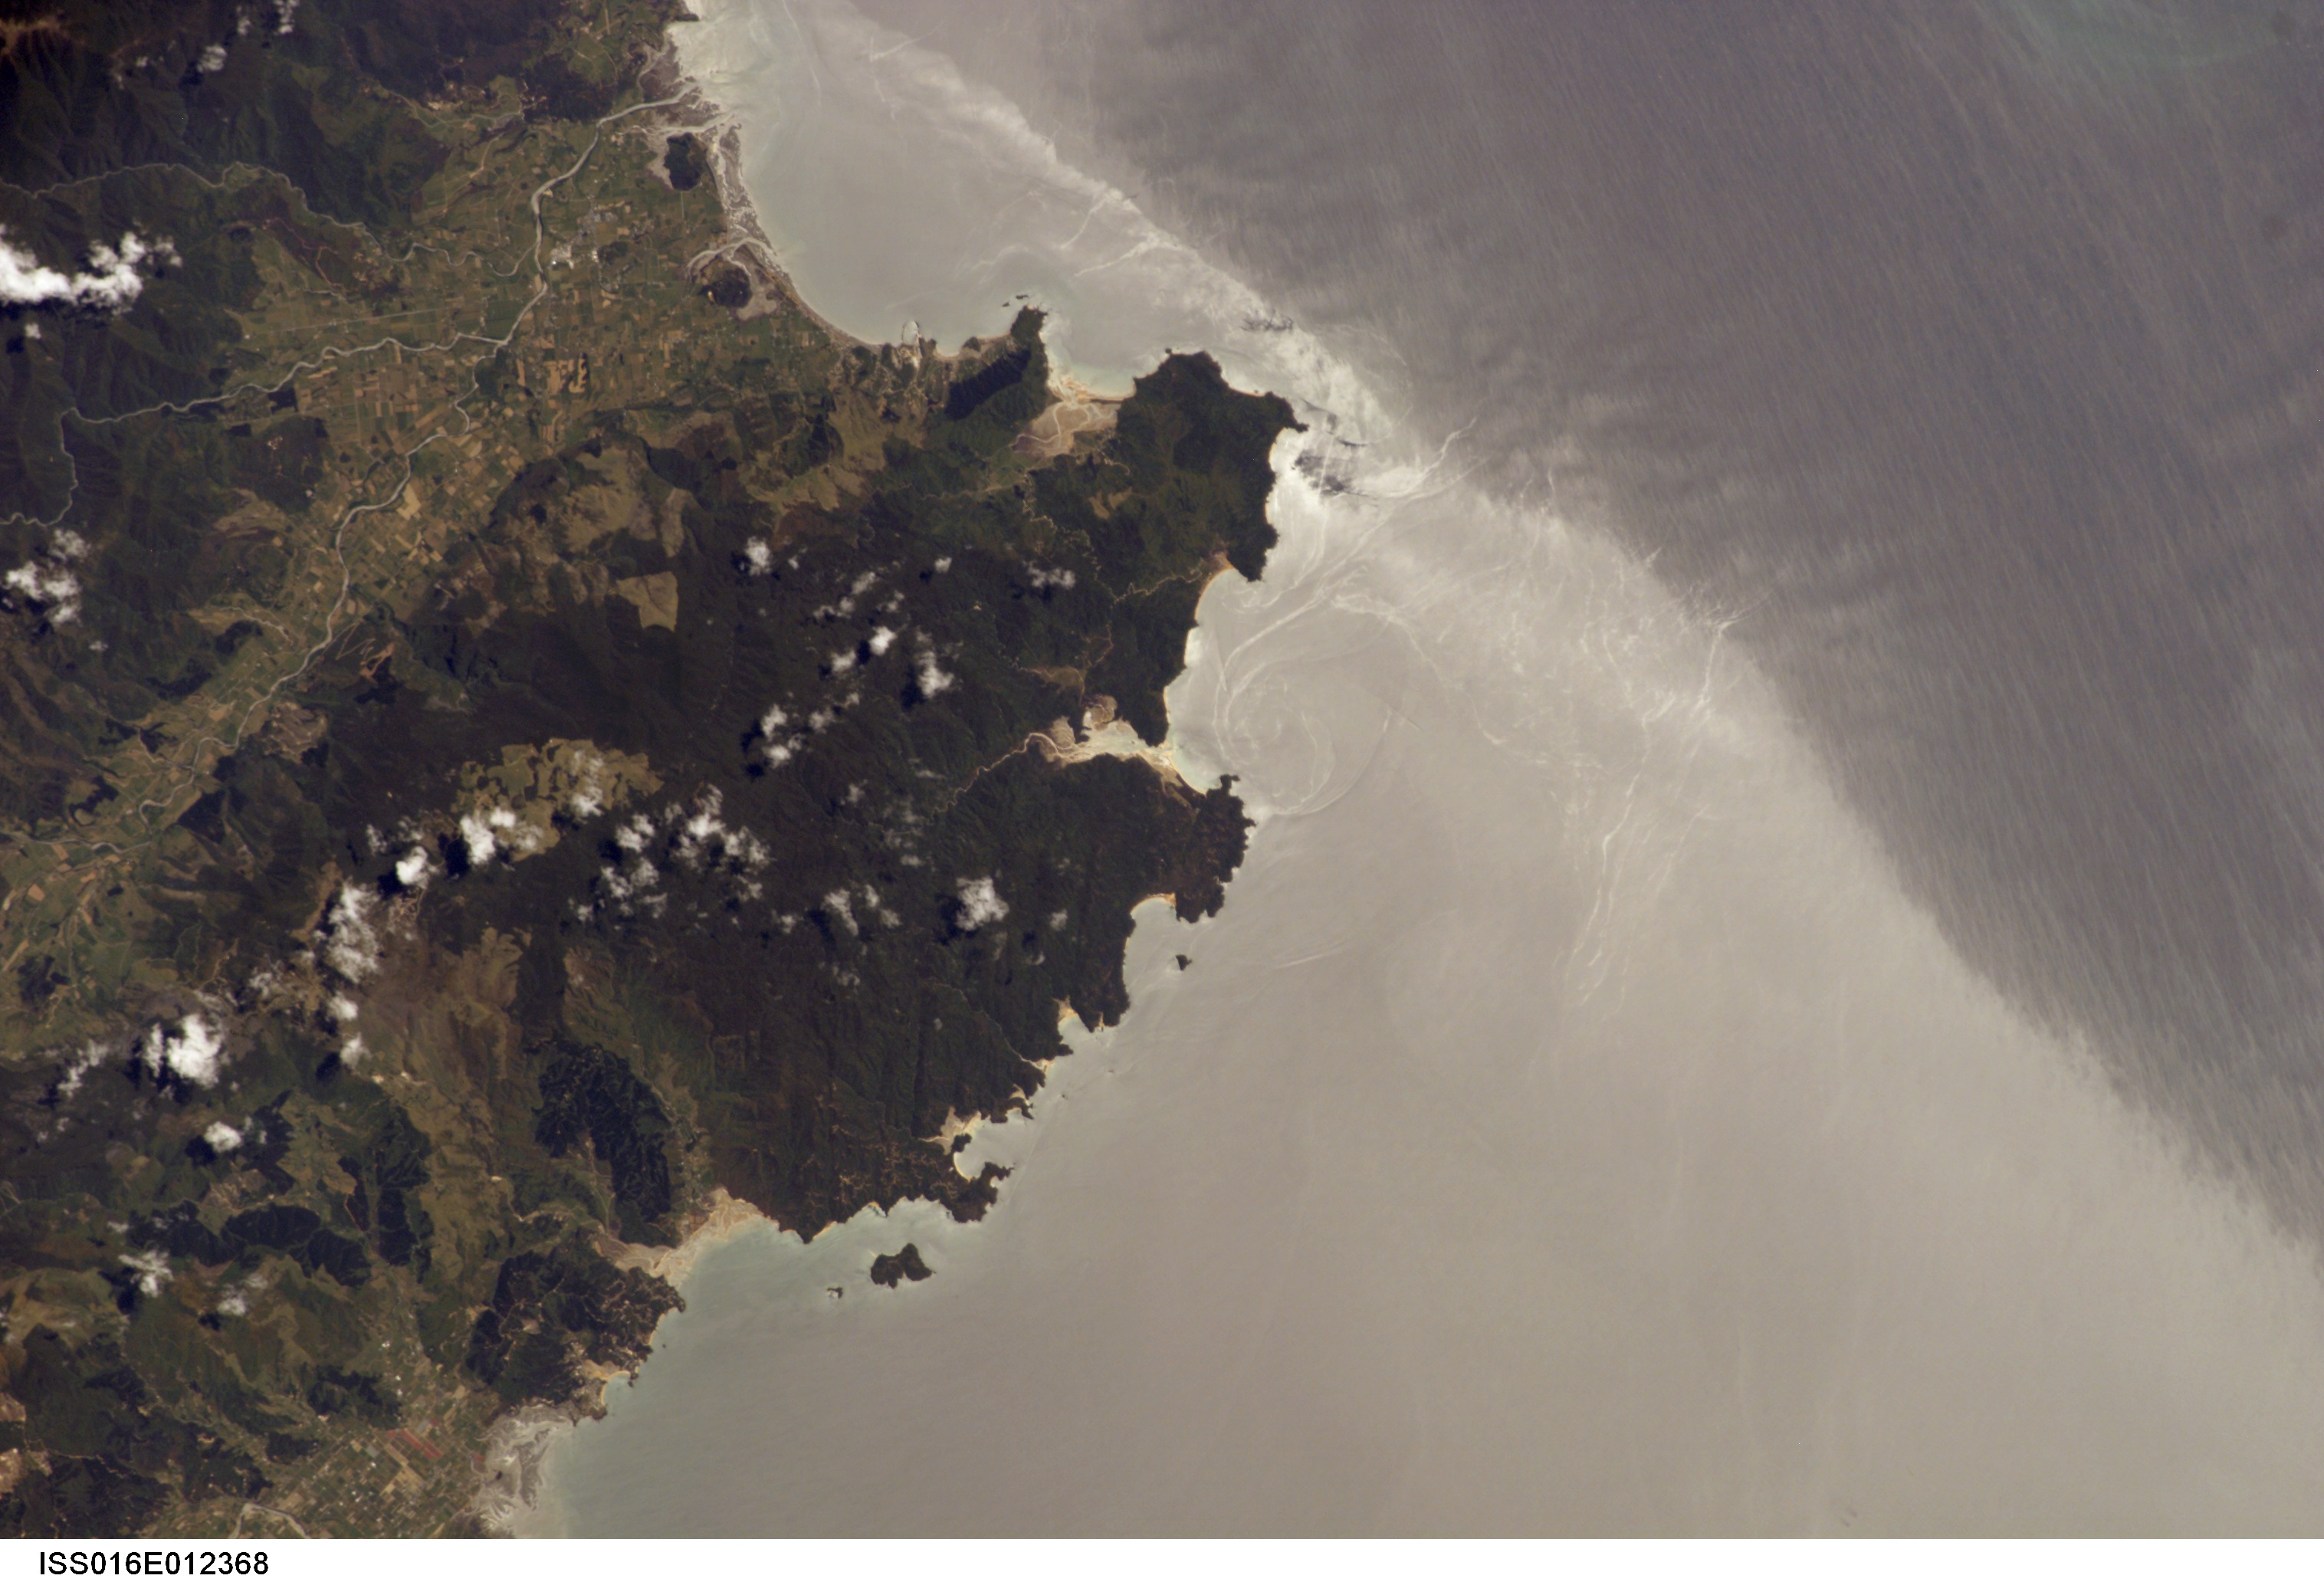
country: NEW ZEALAND-SI
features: SEPARATION PT., TASMAN MTS.
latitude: -41.0
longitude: 173.0
